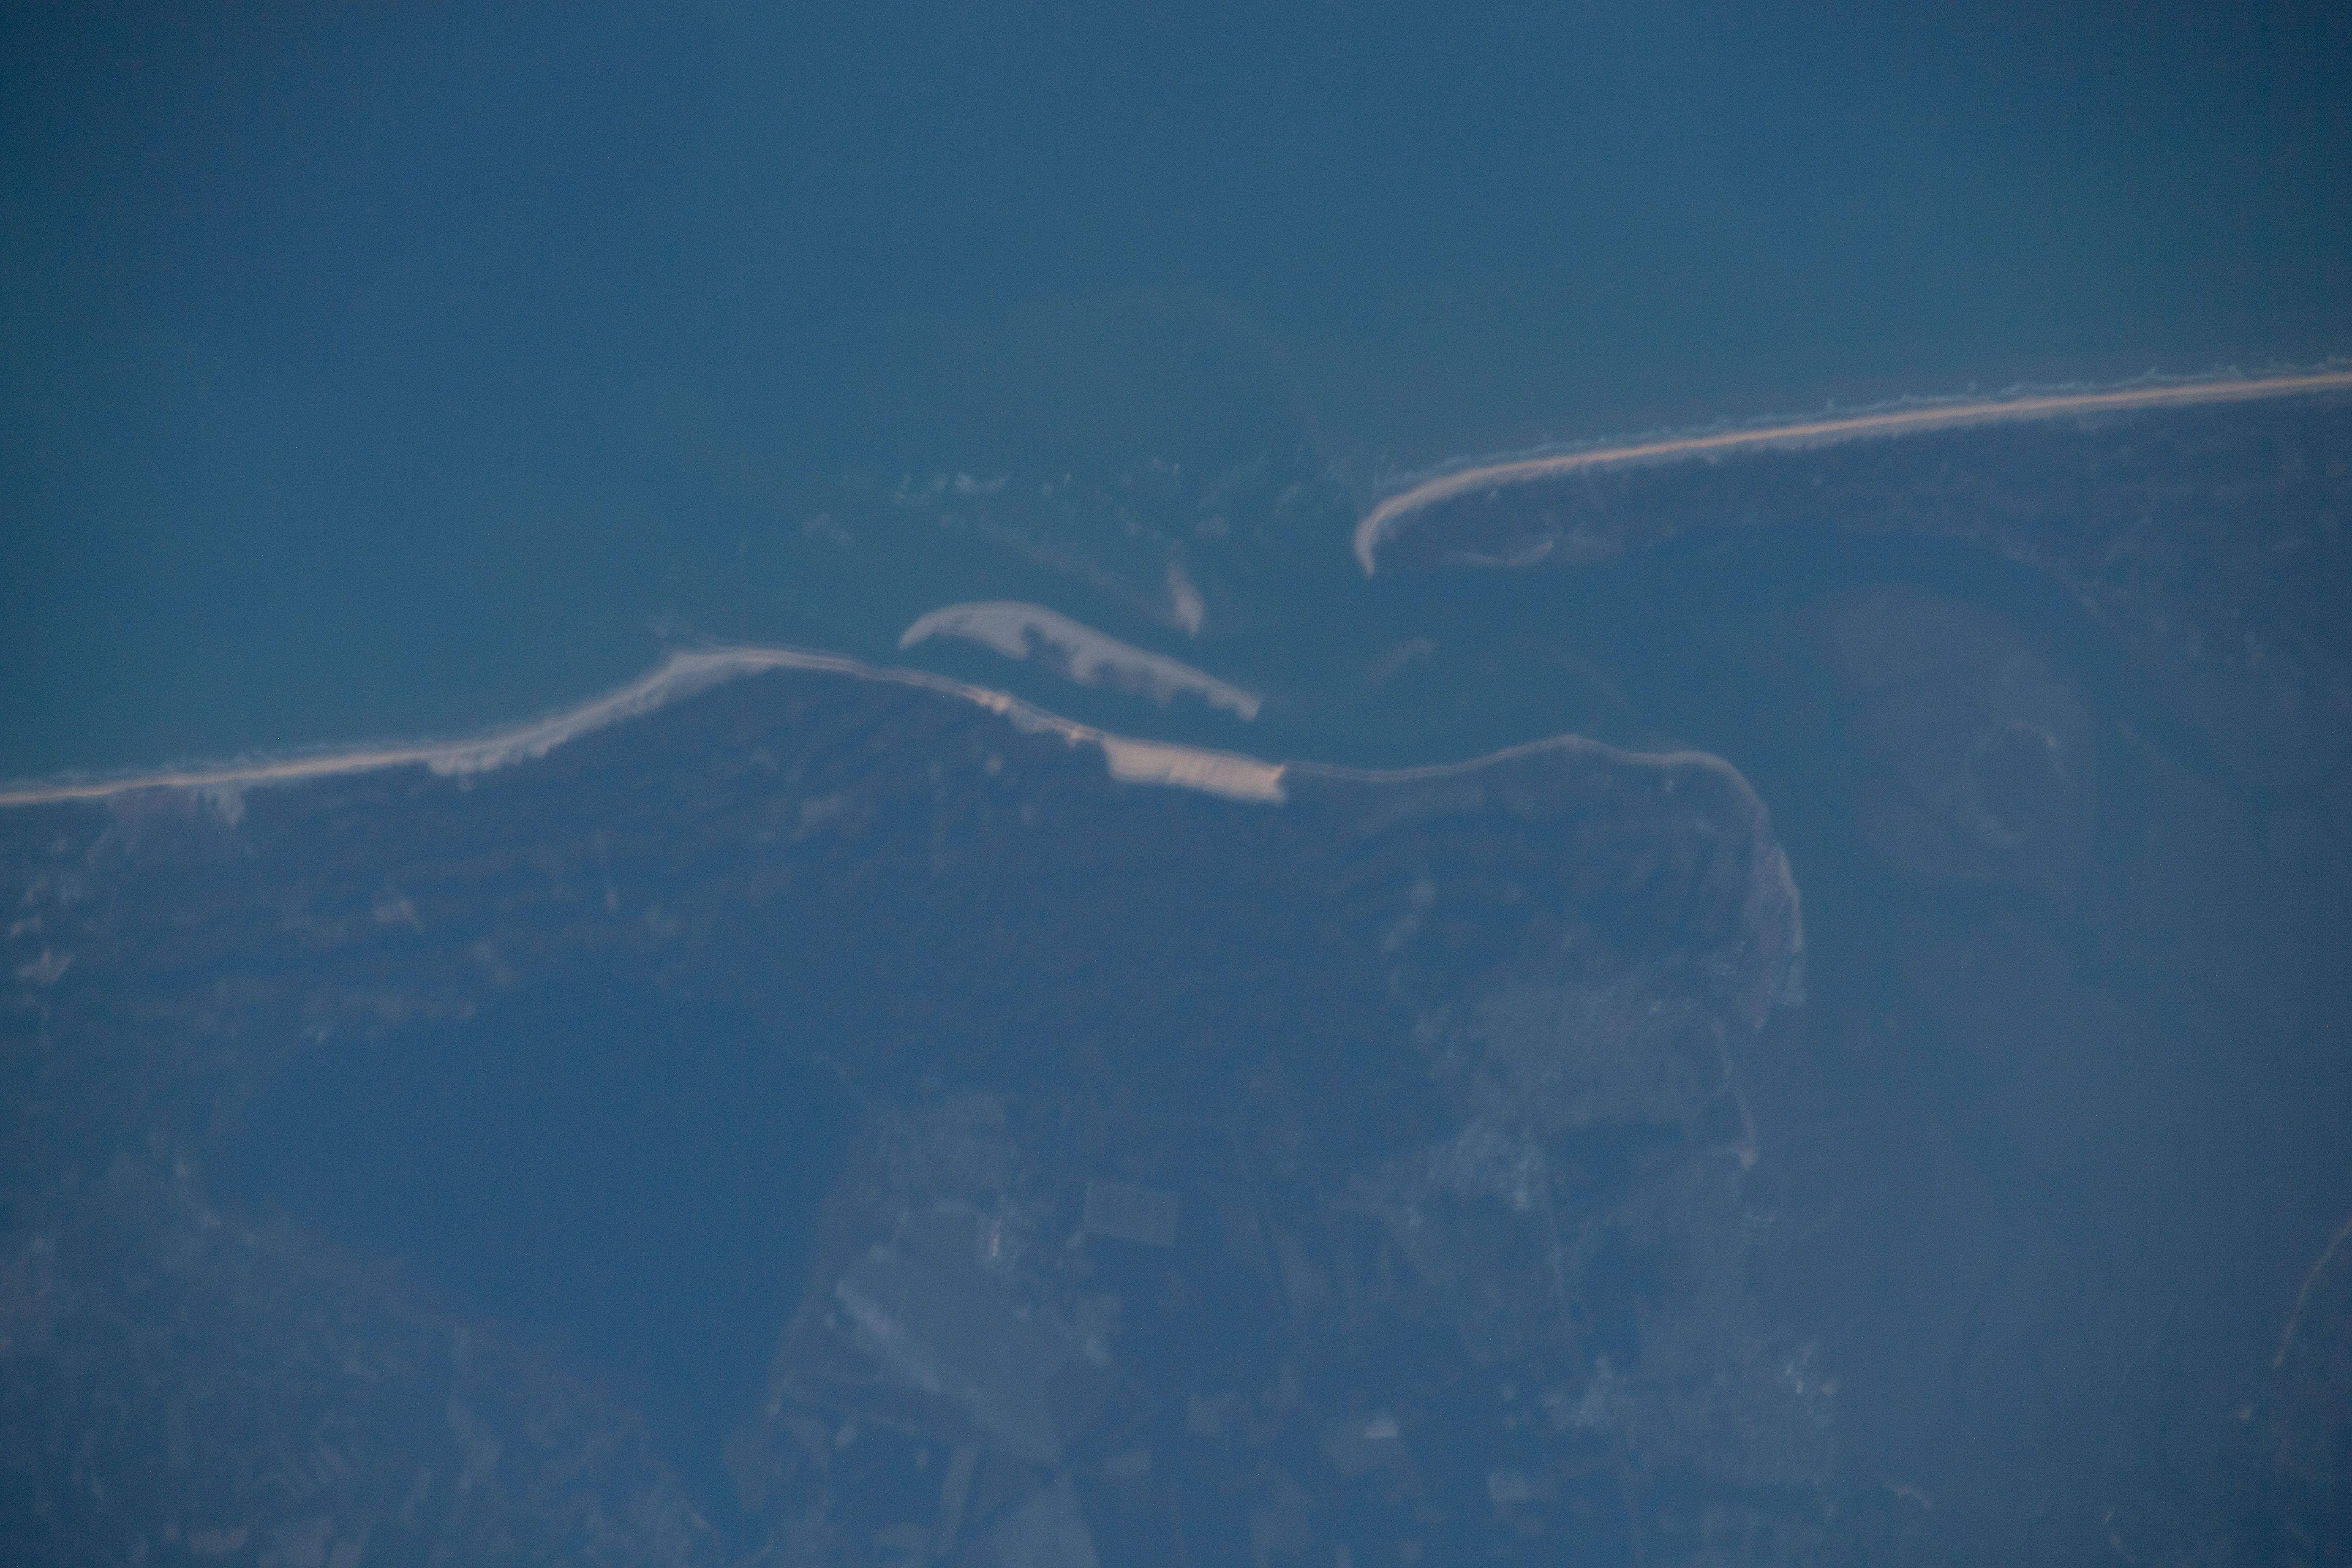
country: FRANCE
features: ARCACHON BAY, LAC DE CAZAUX
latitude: 44.6
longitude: -1.2
